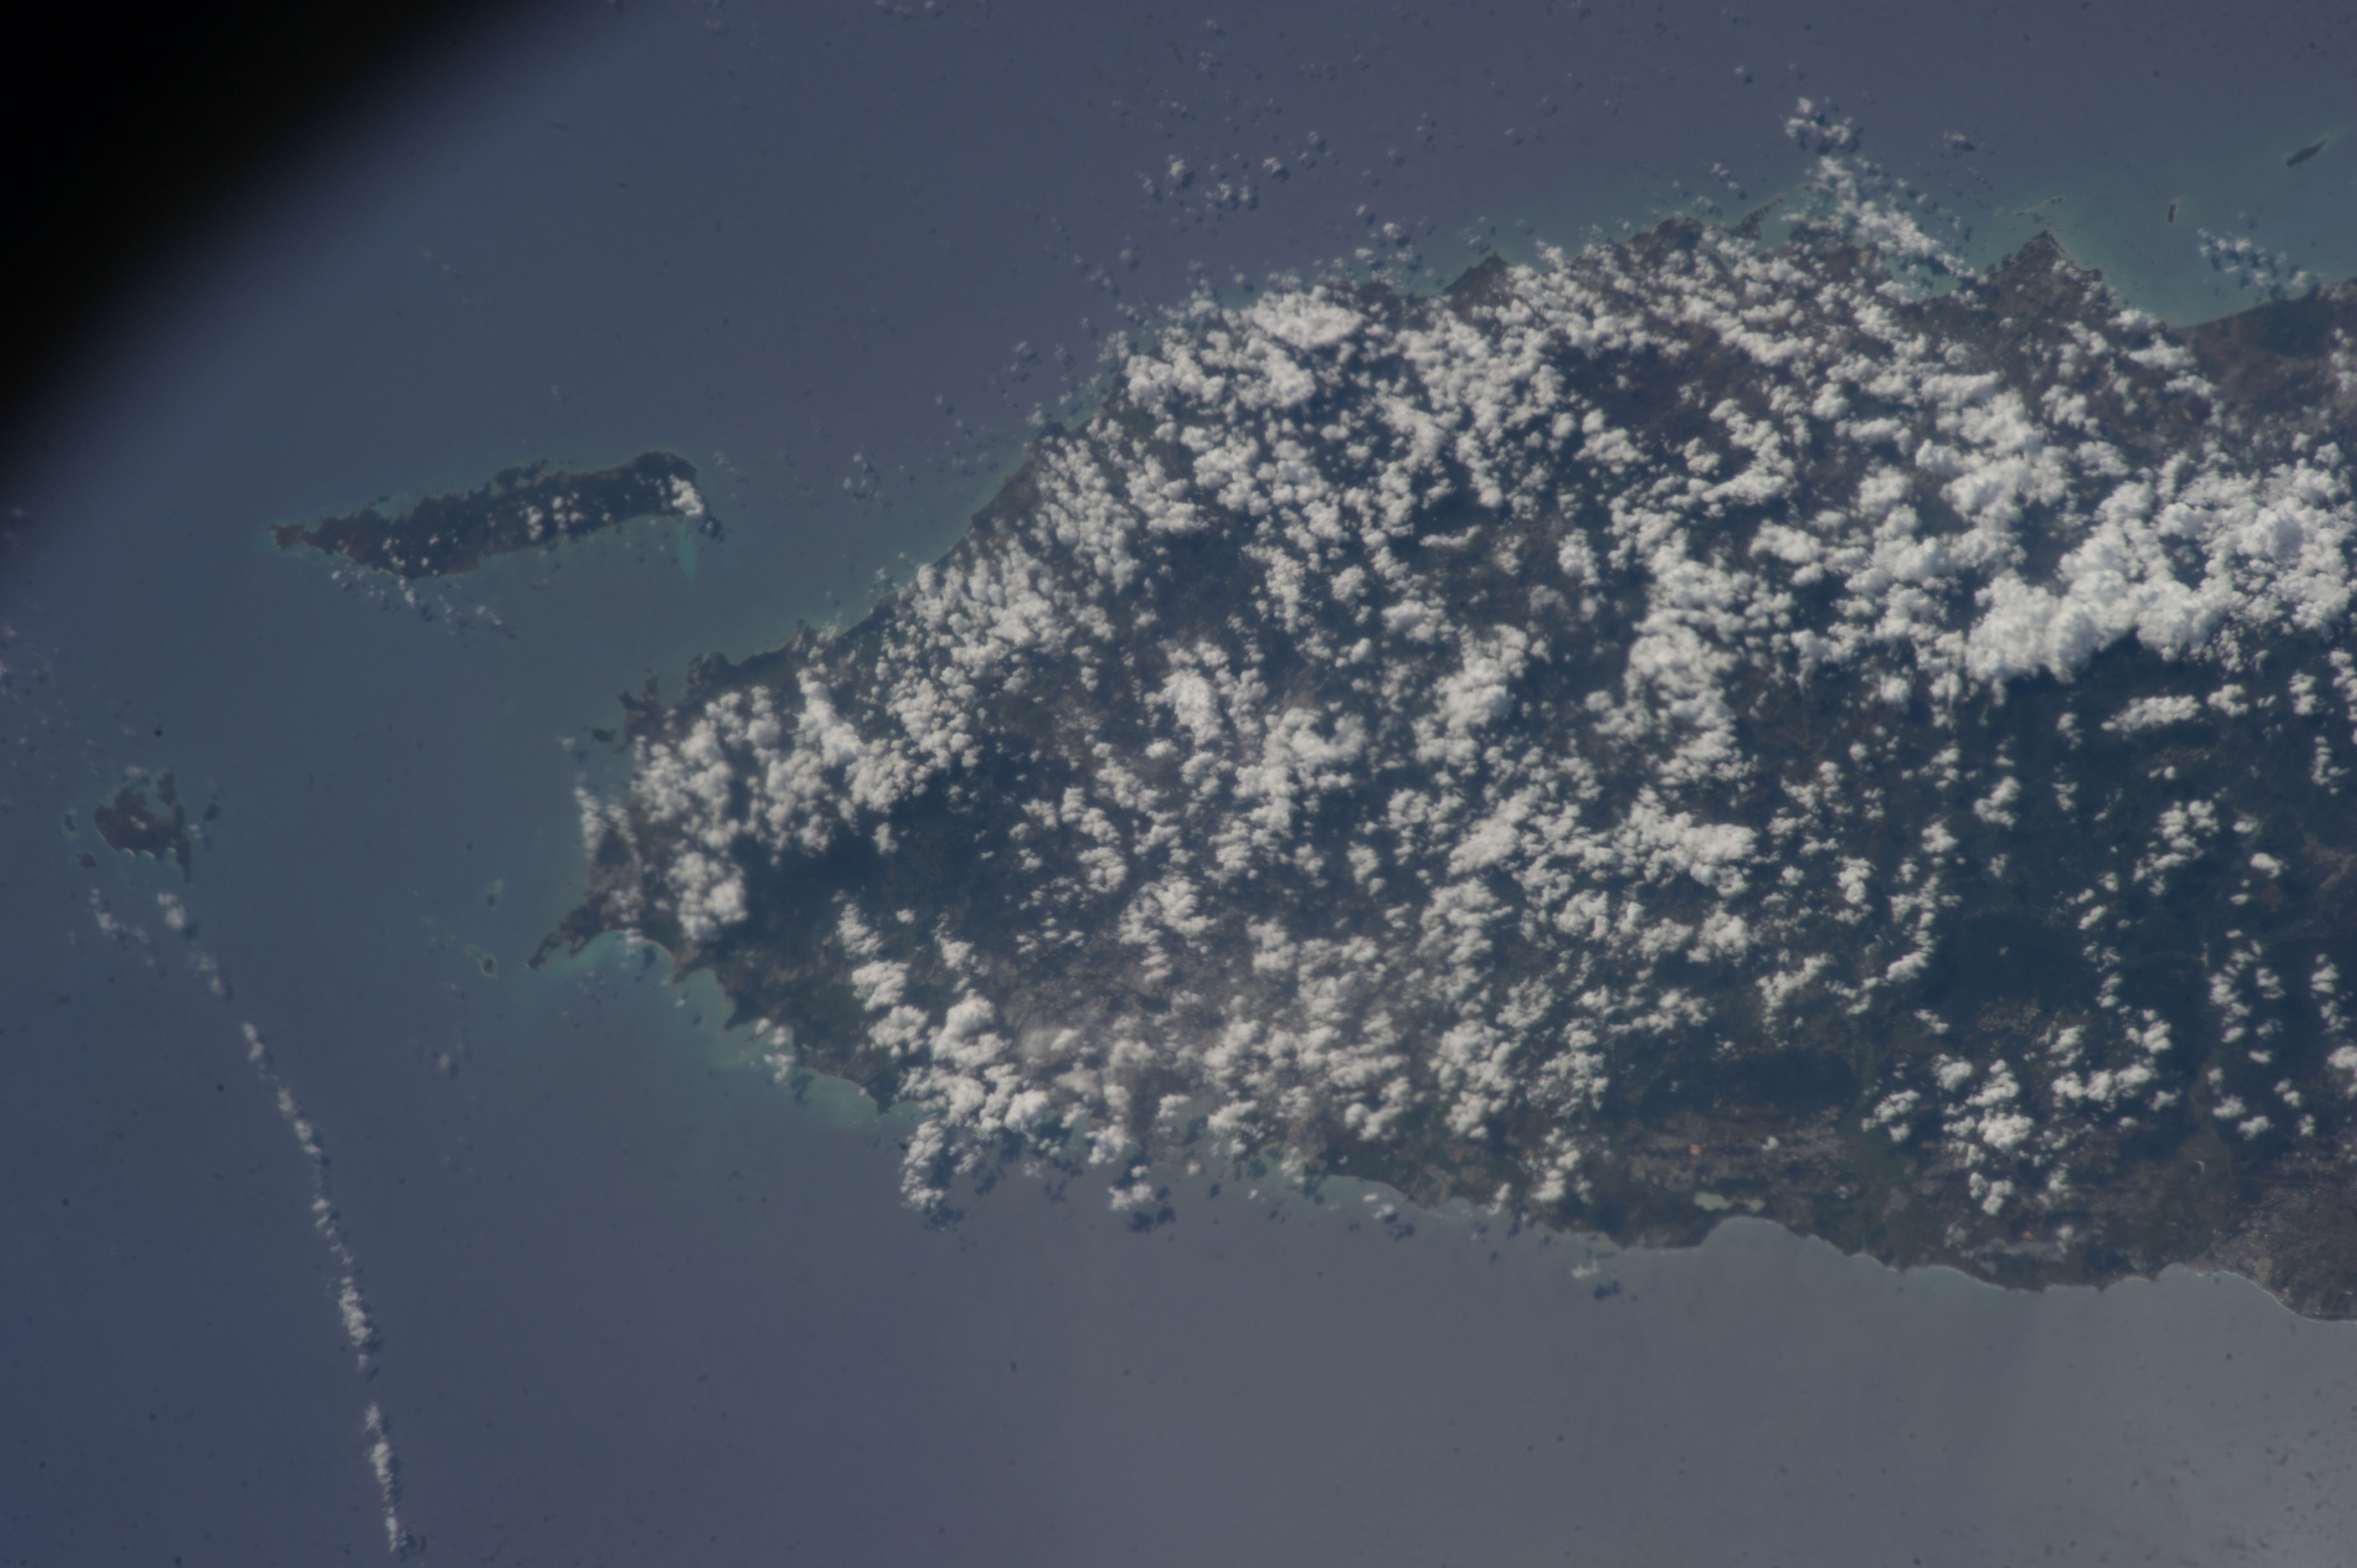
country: PUERTO_RICO
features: PUERTO RICO ISLAND, SAN JUAN, CARIBBEAN SEA
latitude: 18.3
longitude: -65.8
